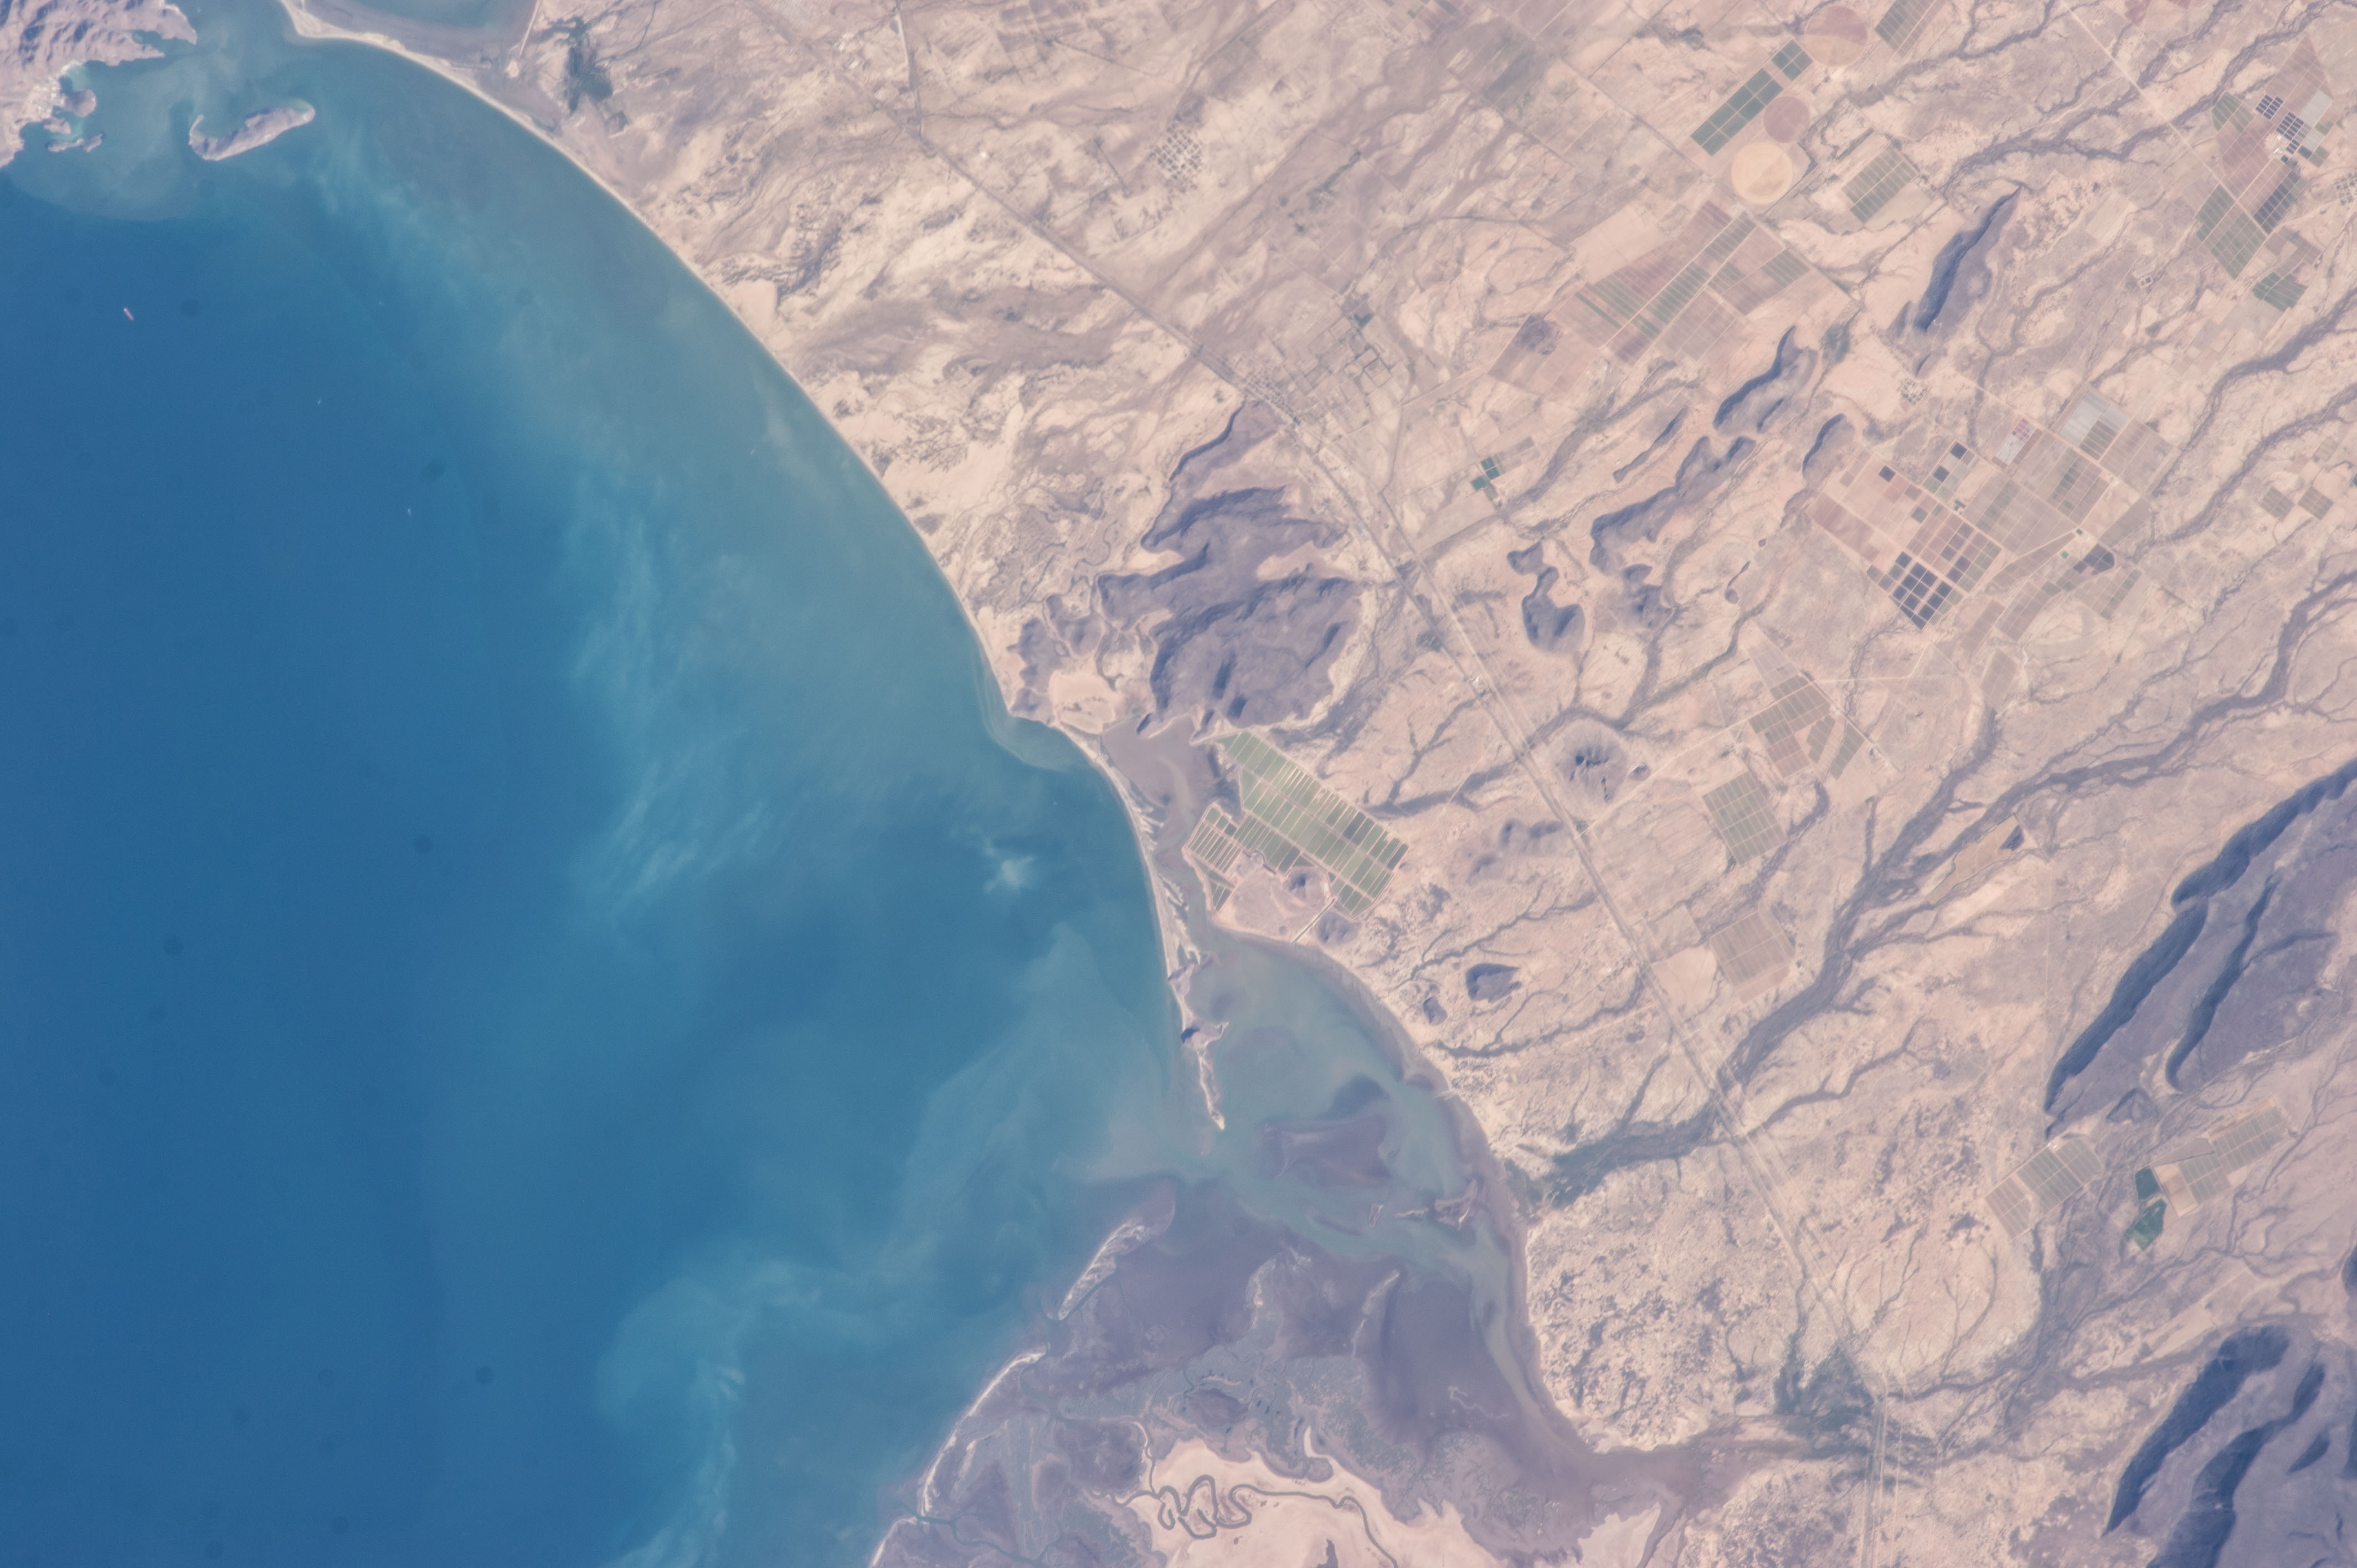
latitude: 27.9
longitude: -110.7
